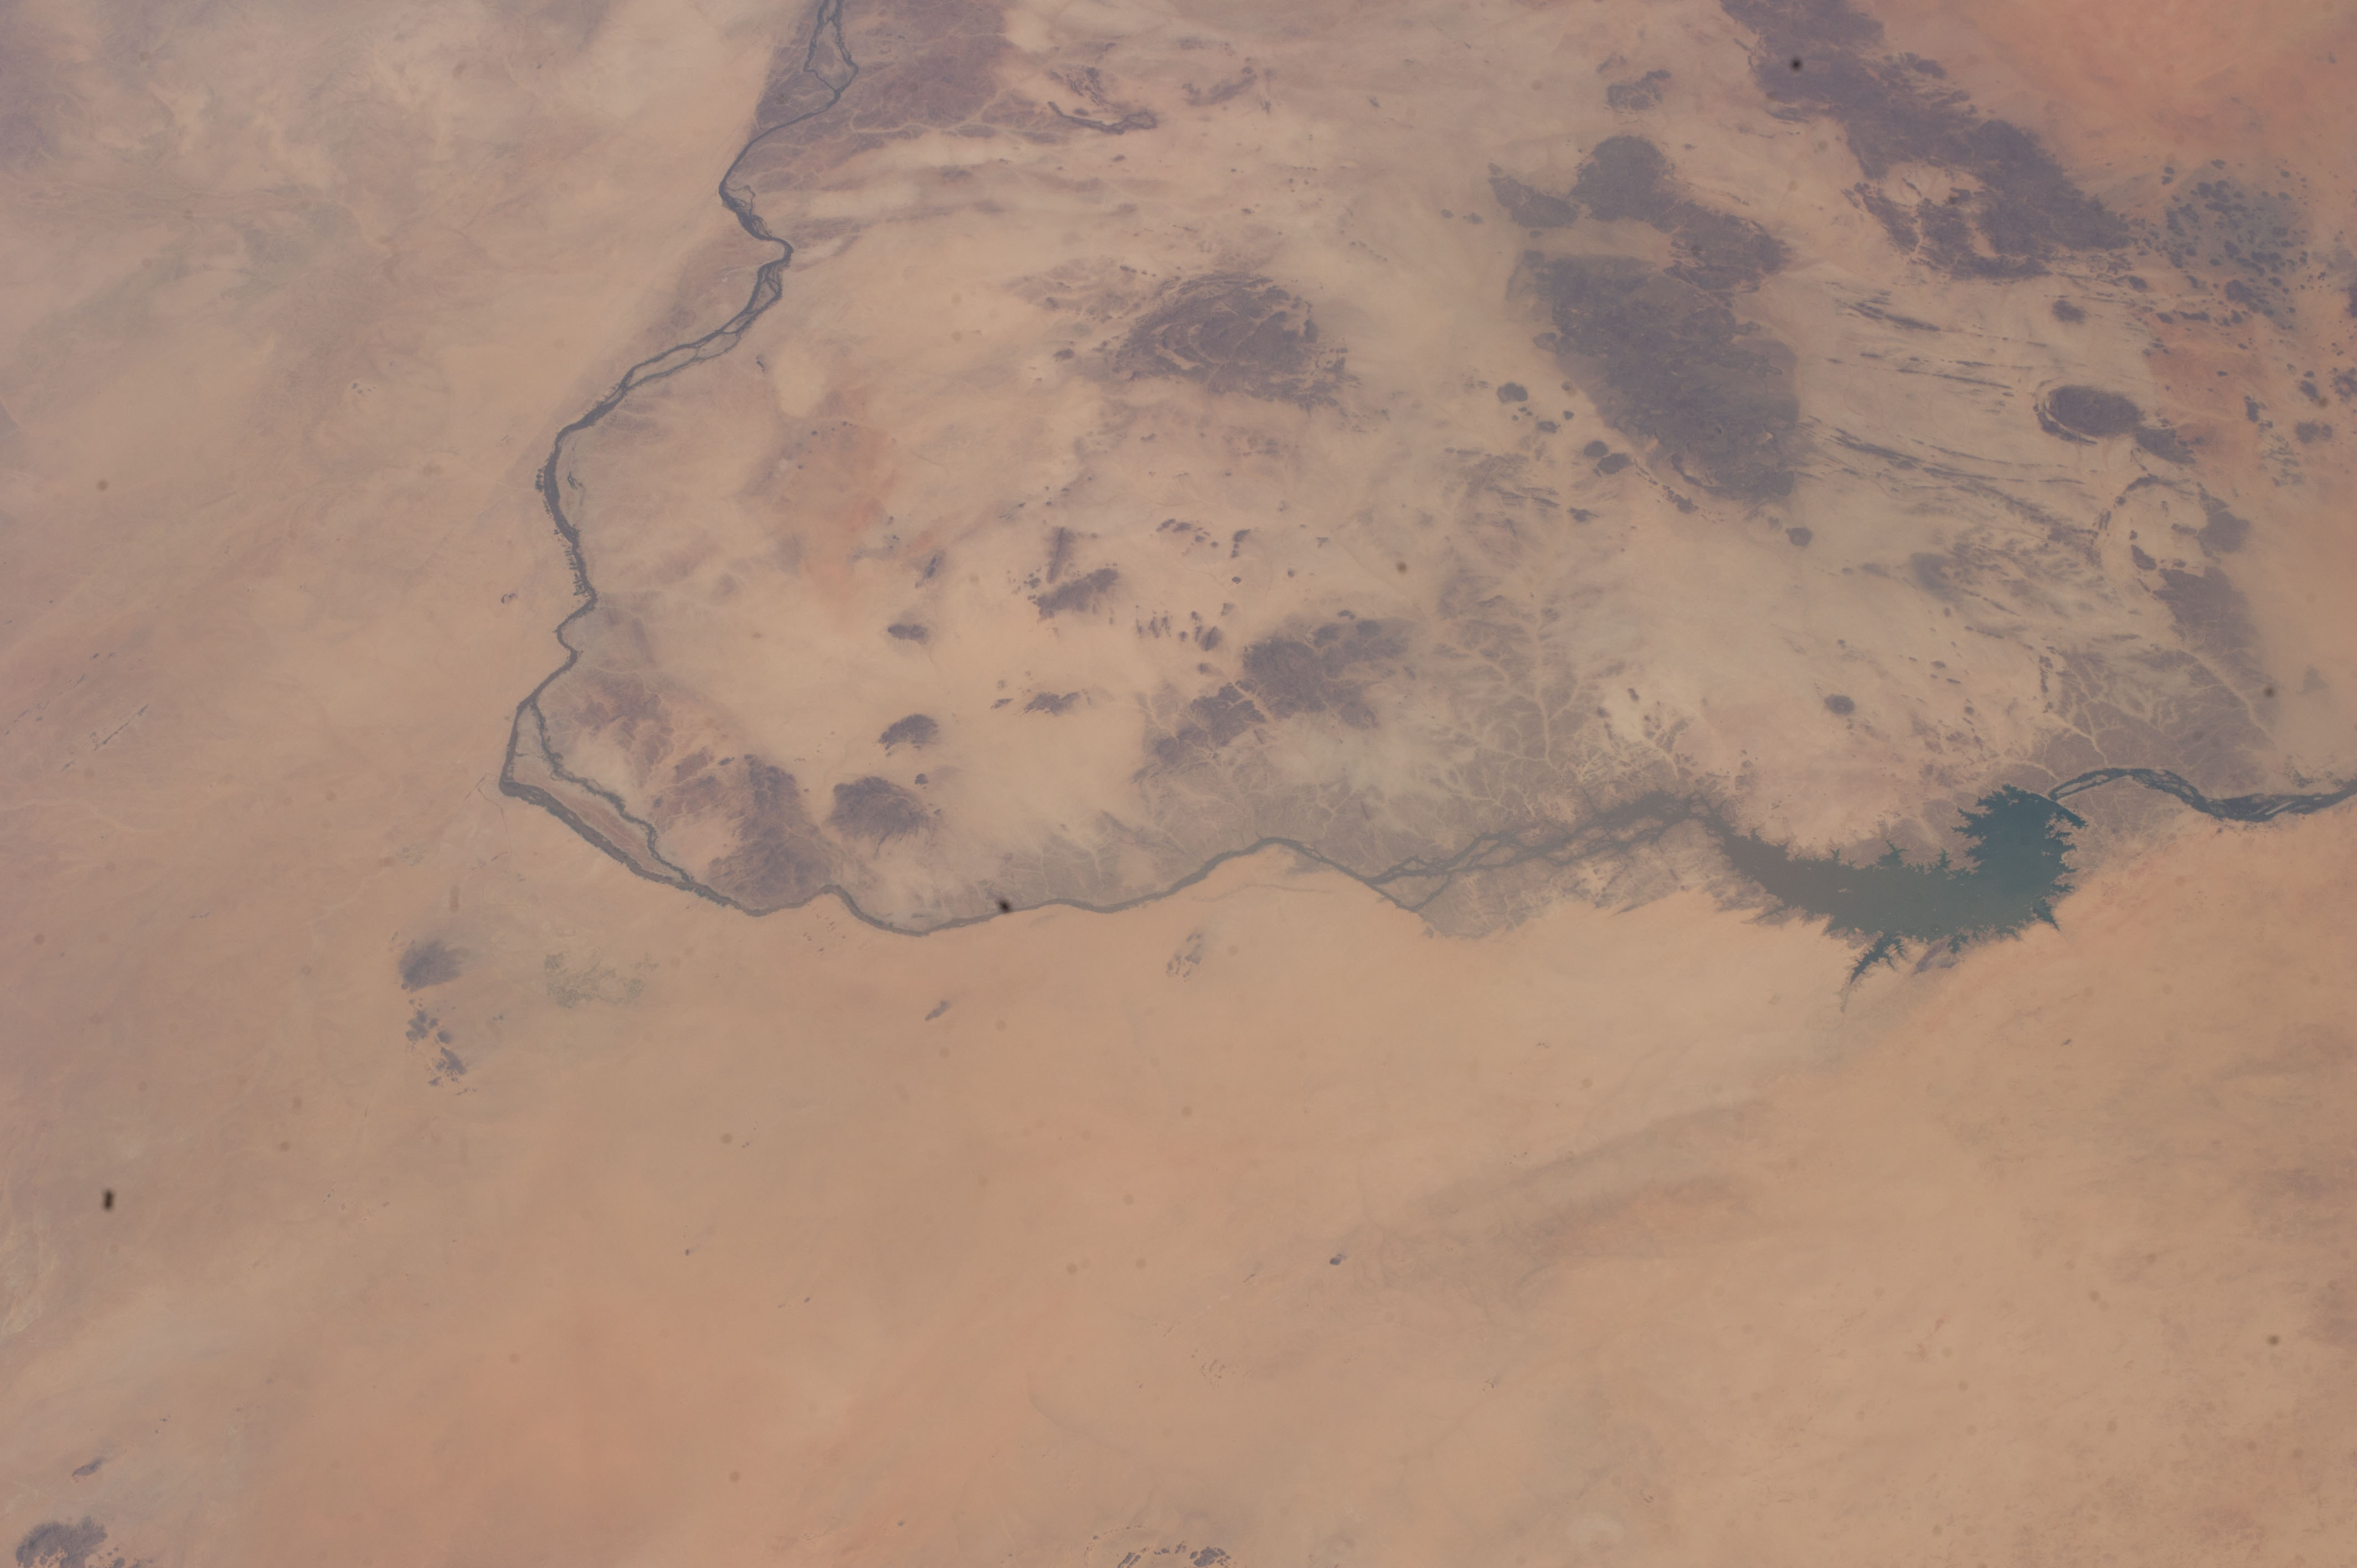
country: SUDAN
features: NILE RIVER, SUDAN, DESSERT, ASH SHALAL AR RABIA
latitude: 19.2
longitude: 32.8
